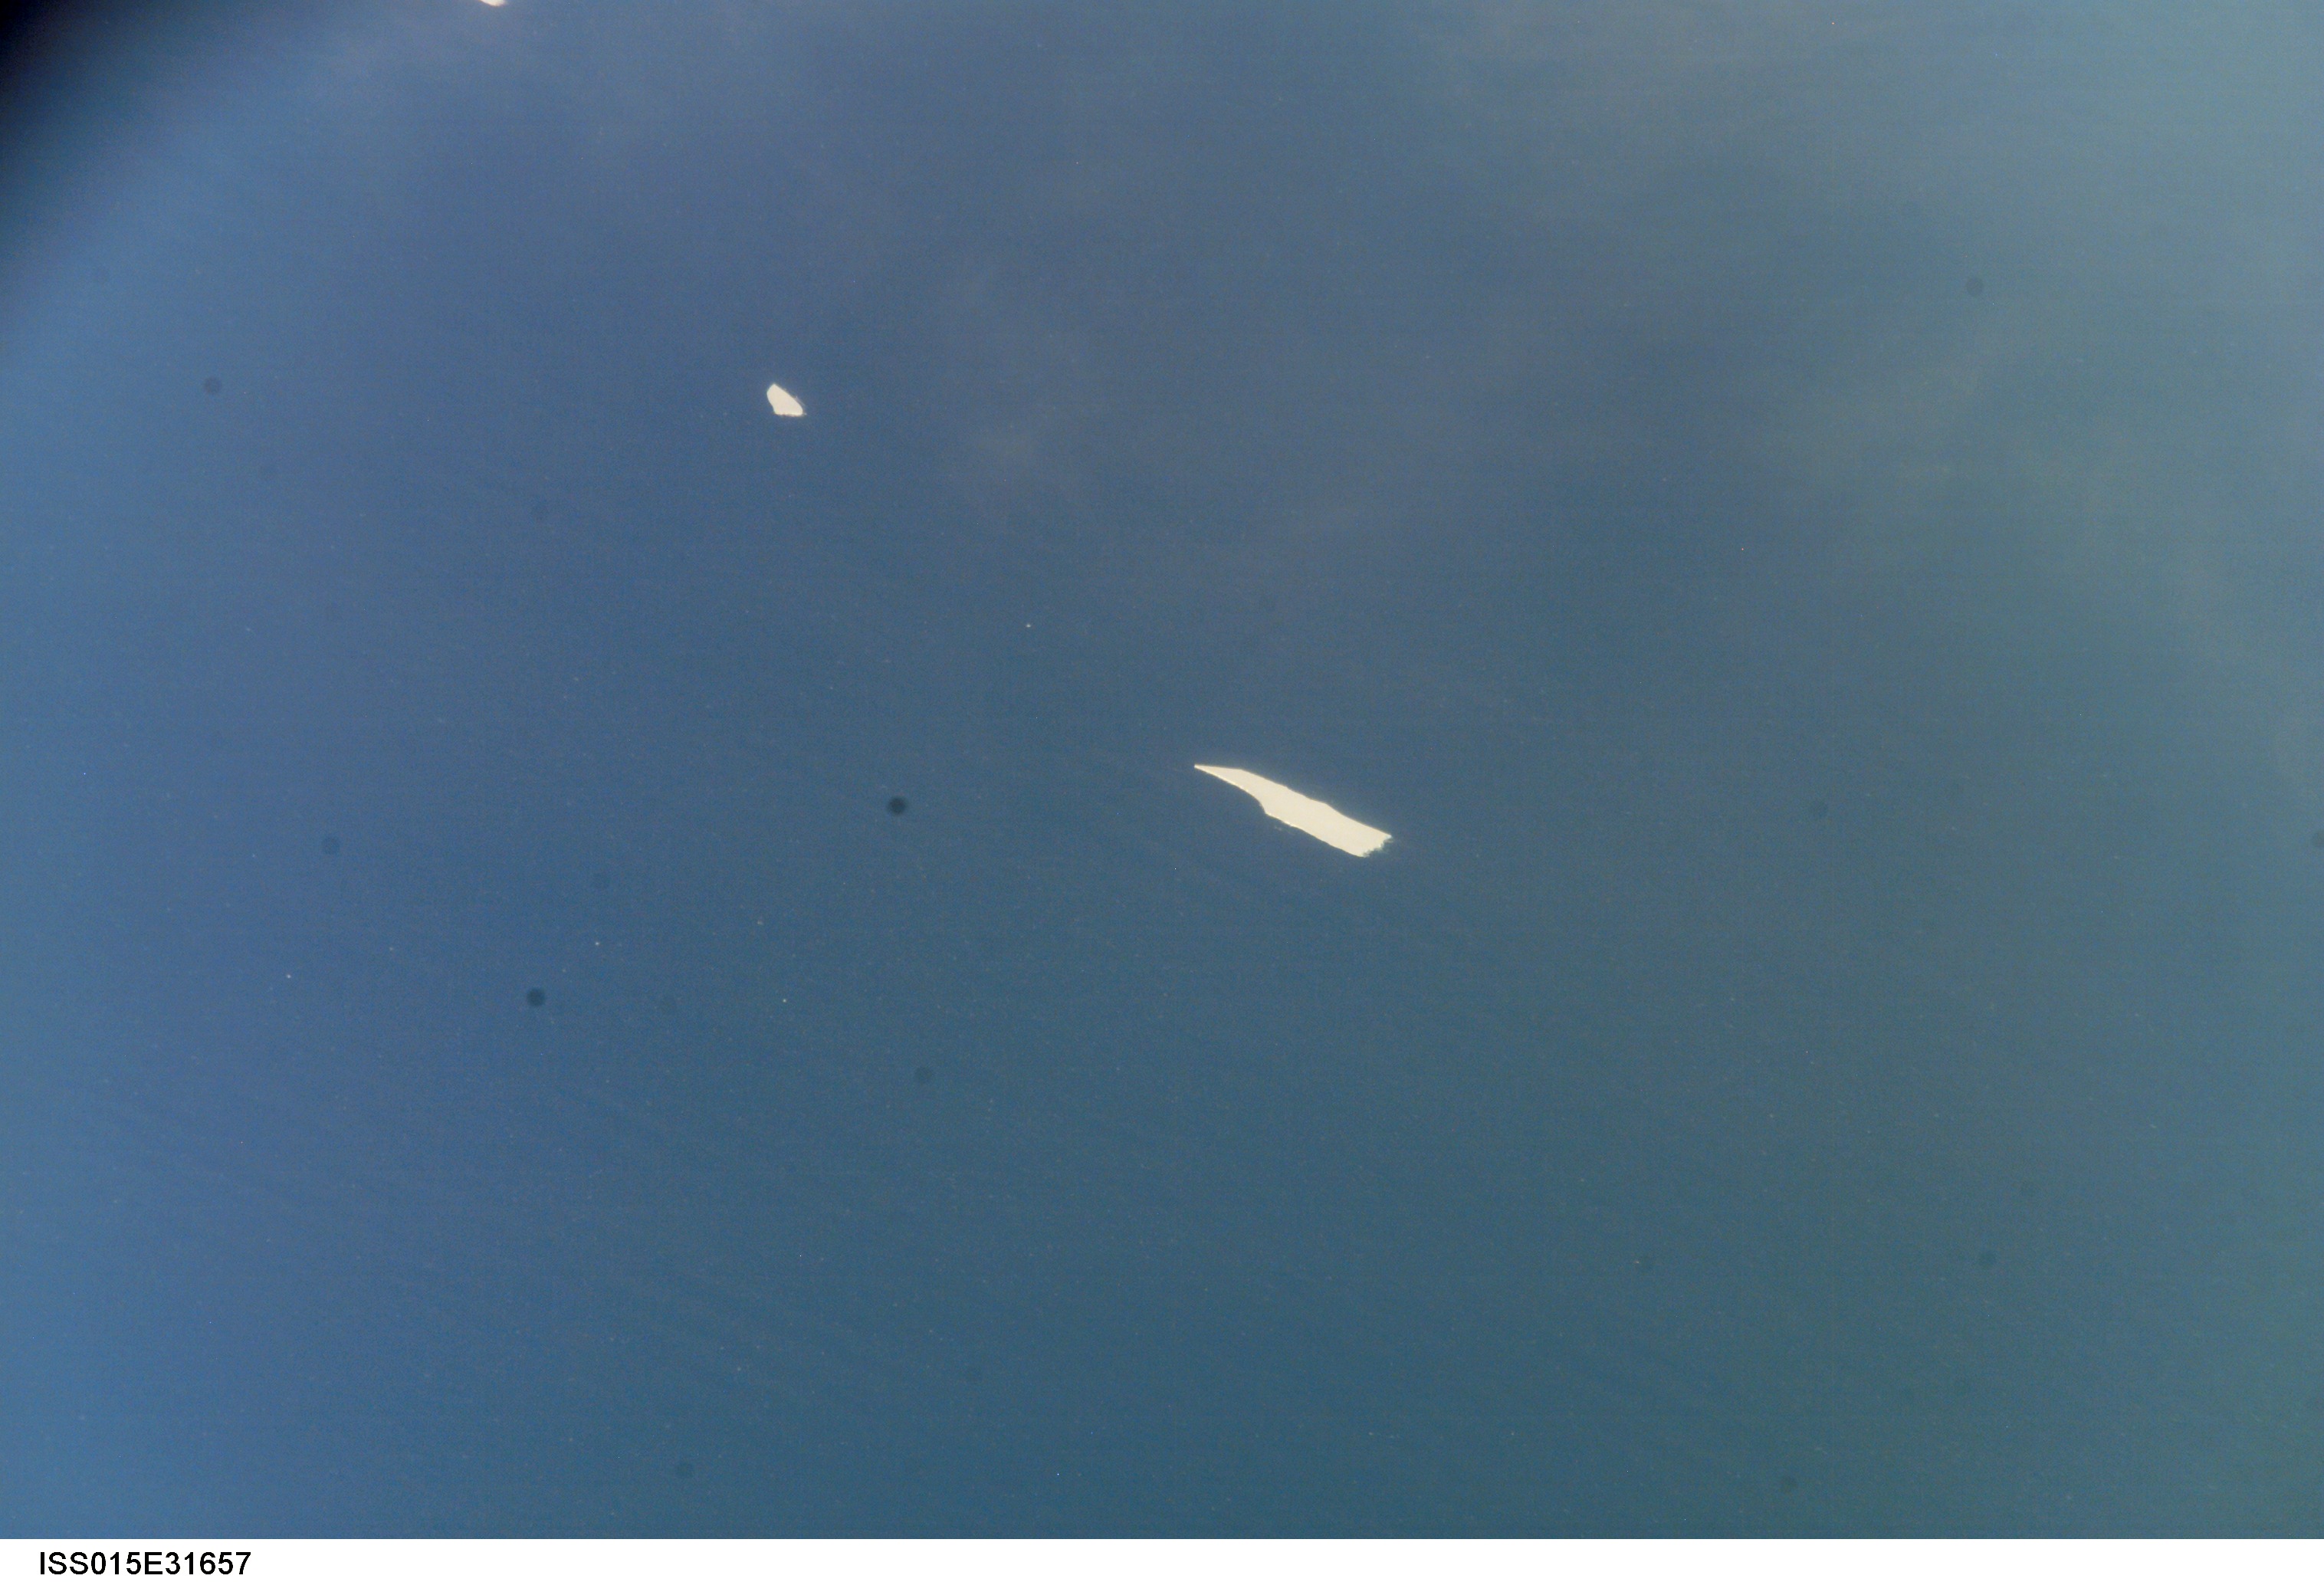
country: ATLANTIC OCEAN
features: ISOLATED ICEBERGS
